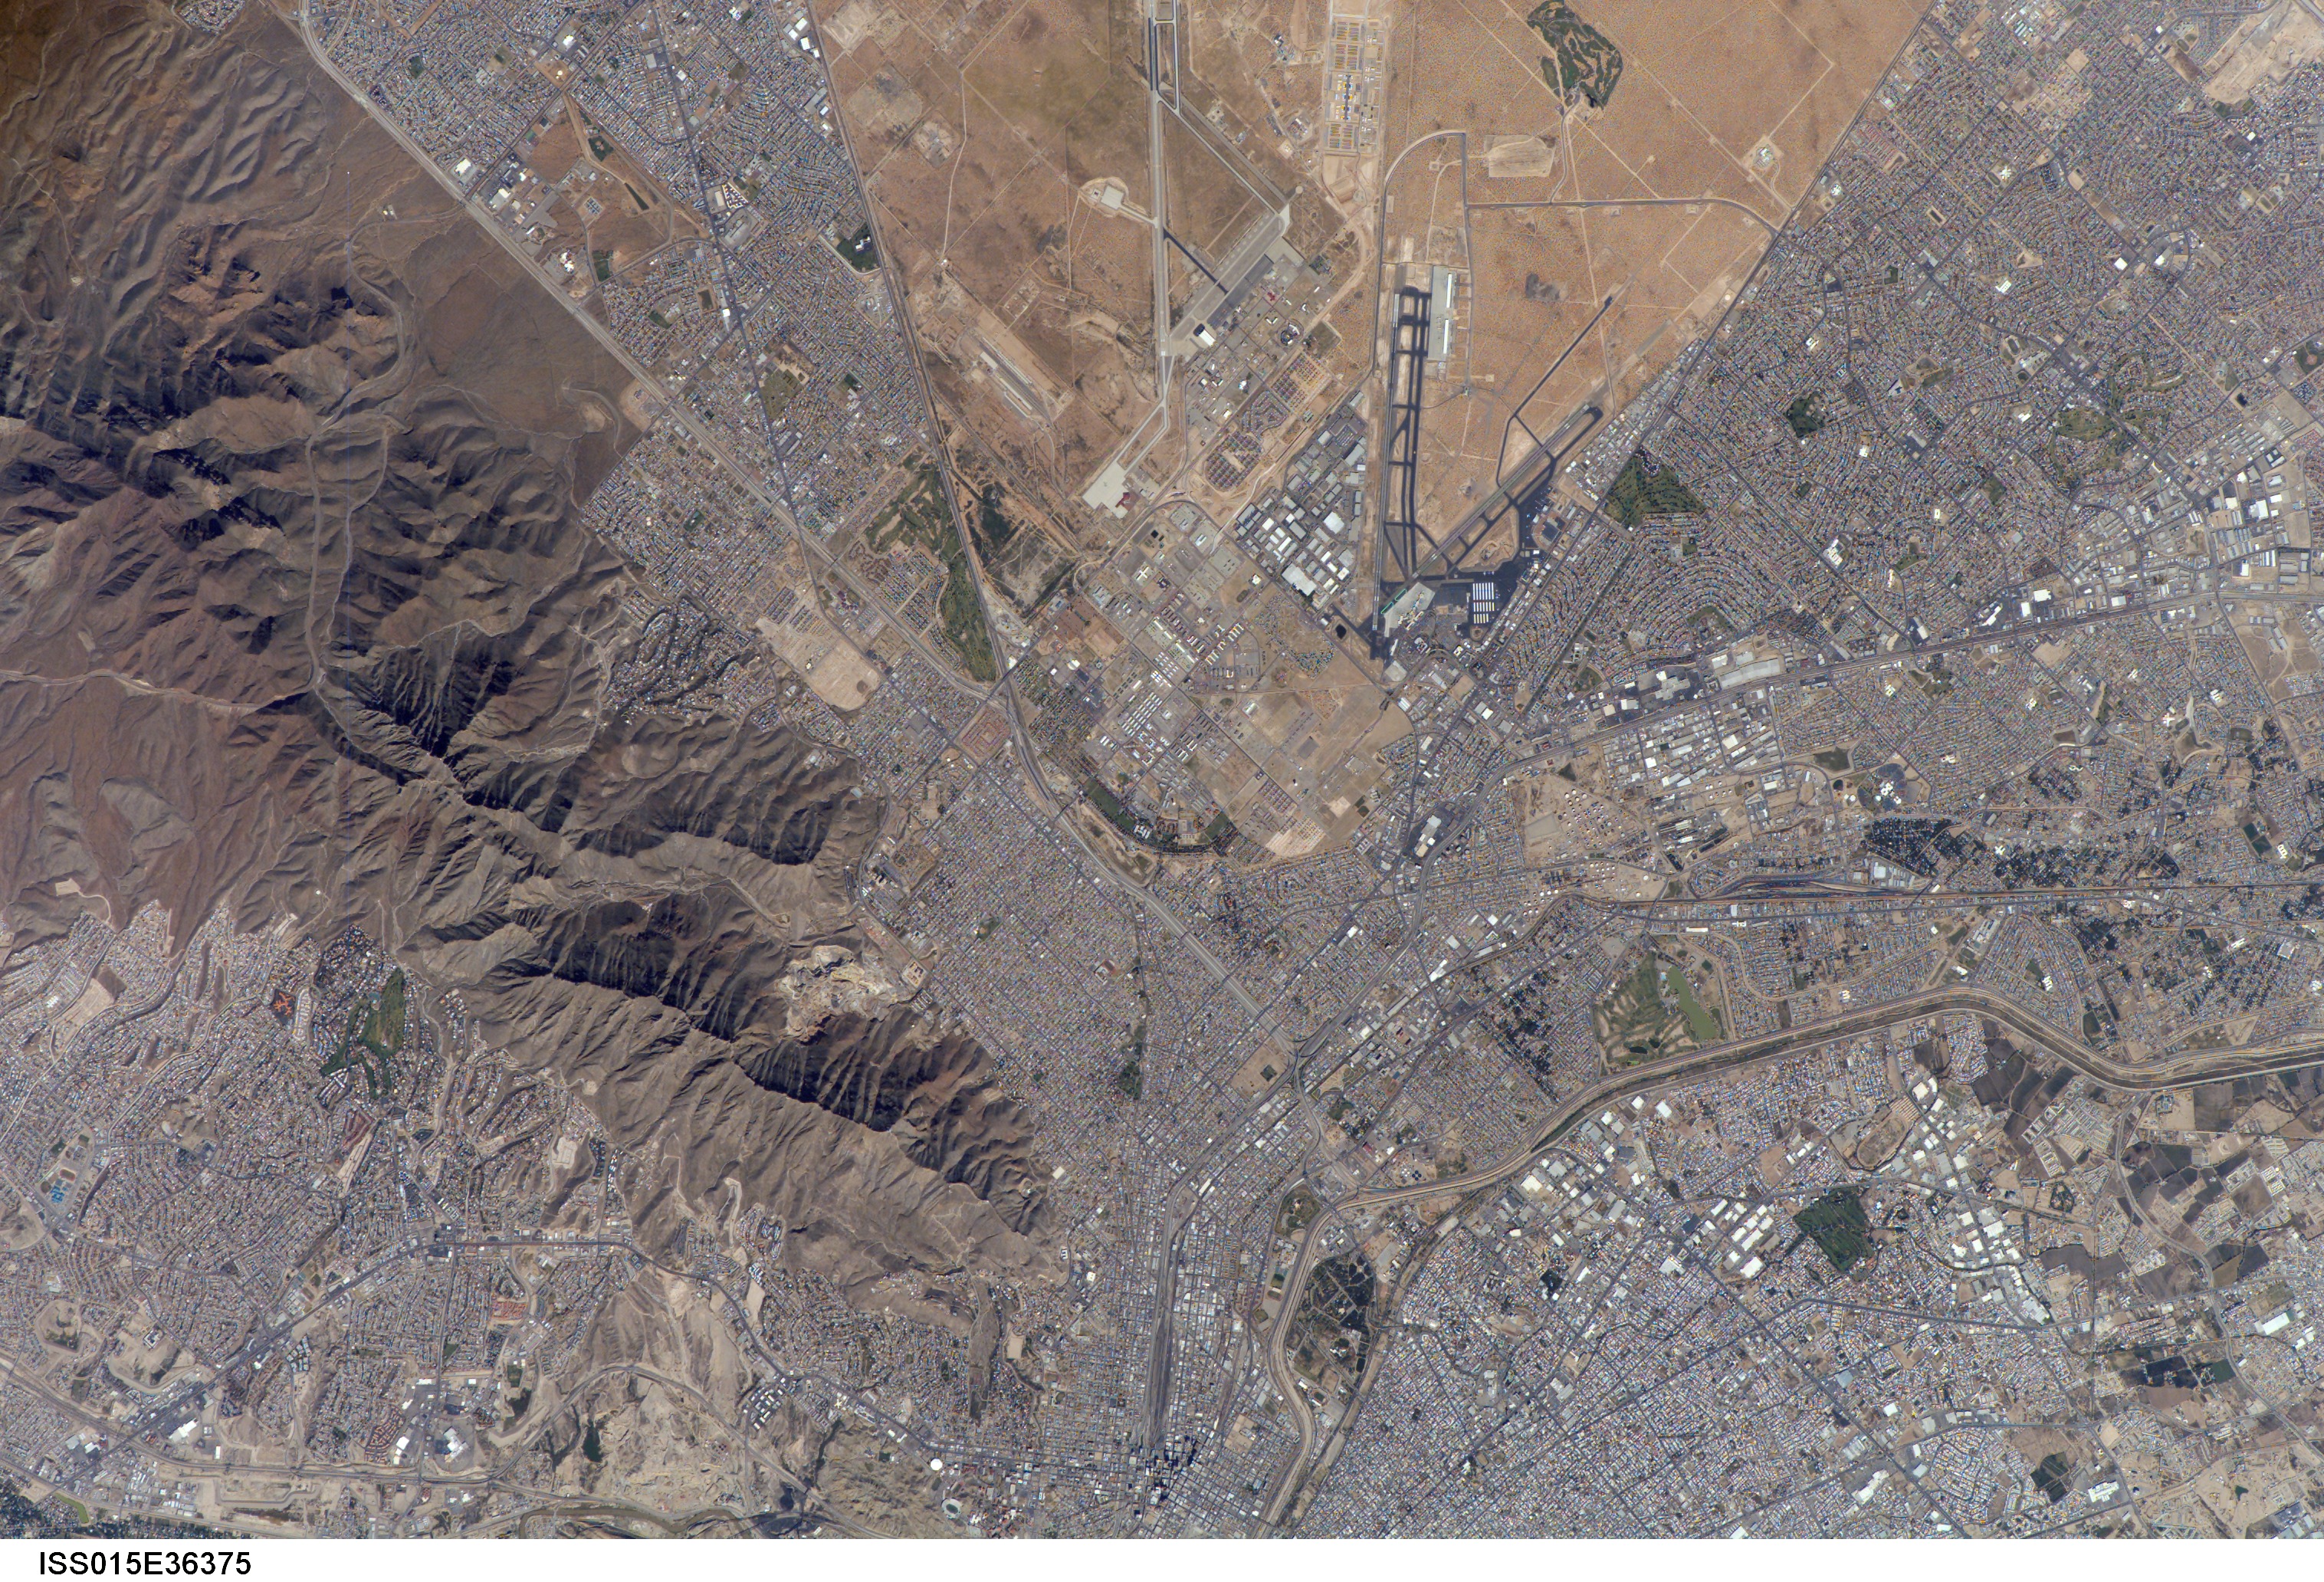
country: USA-TEXAS
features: FRANKLIN MTS., EL PASO, FORT BLISS
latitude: 31.8
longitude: -106.4
